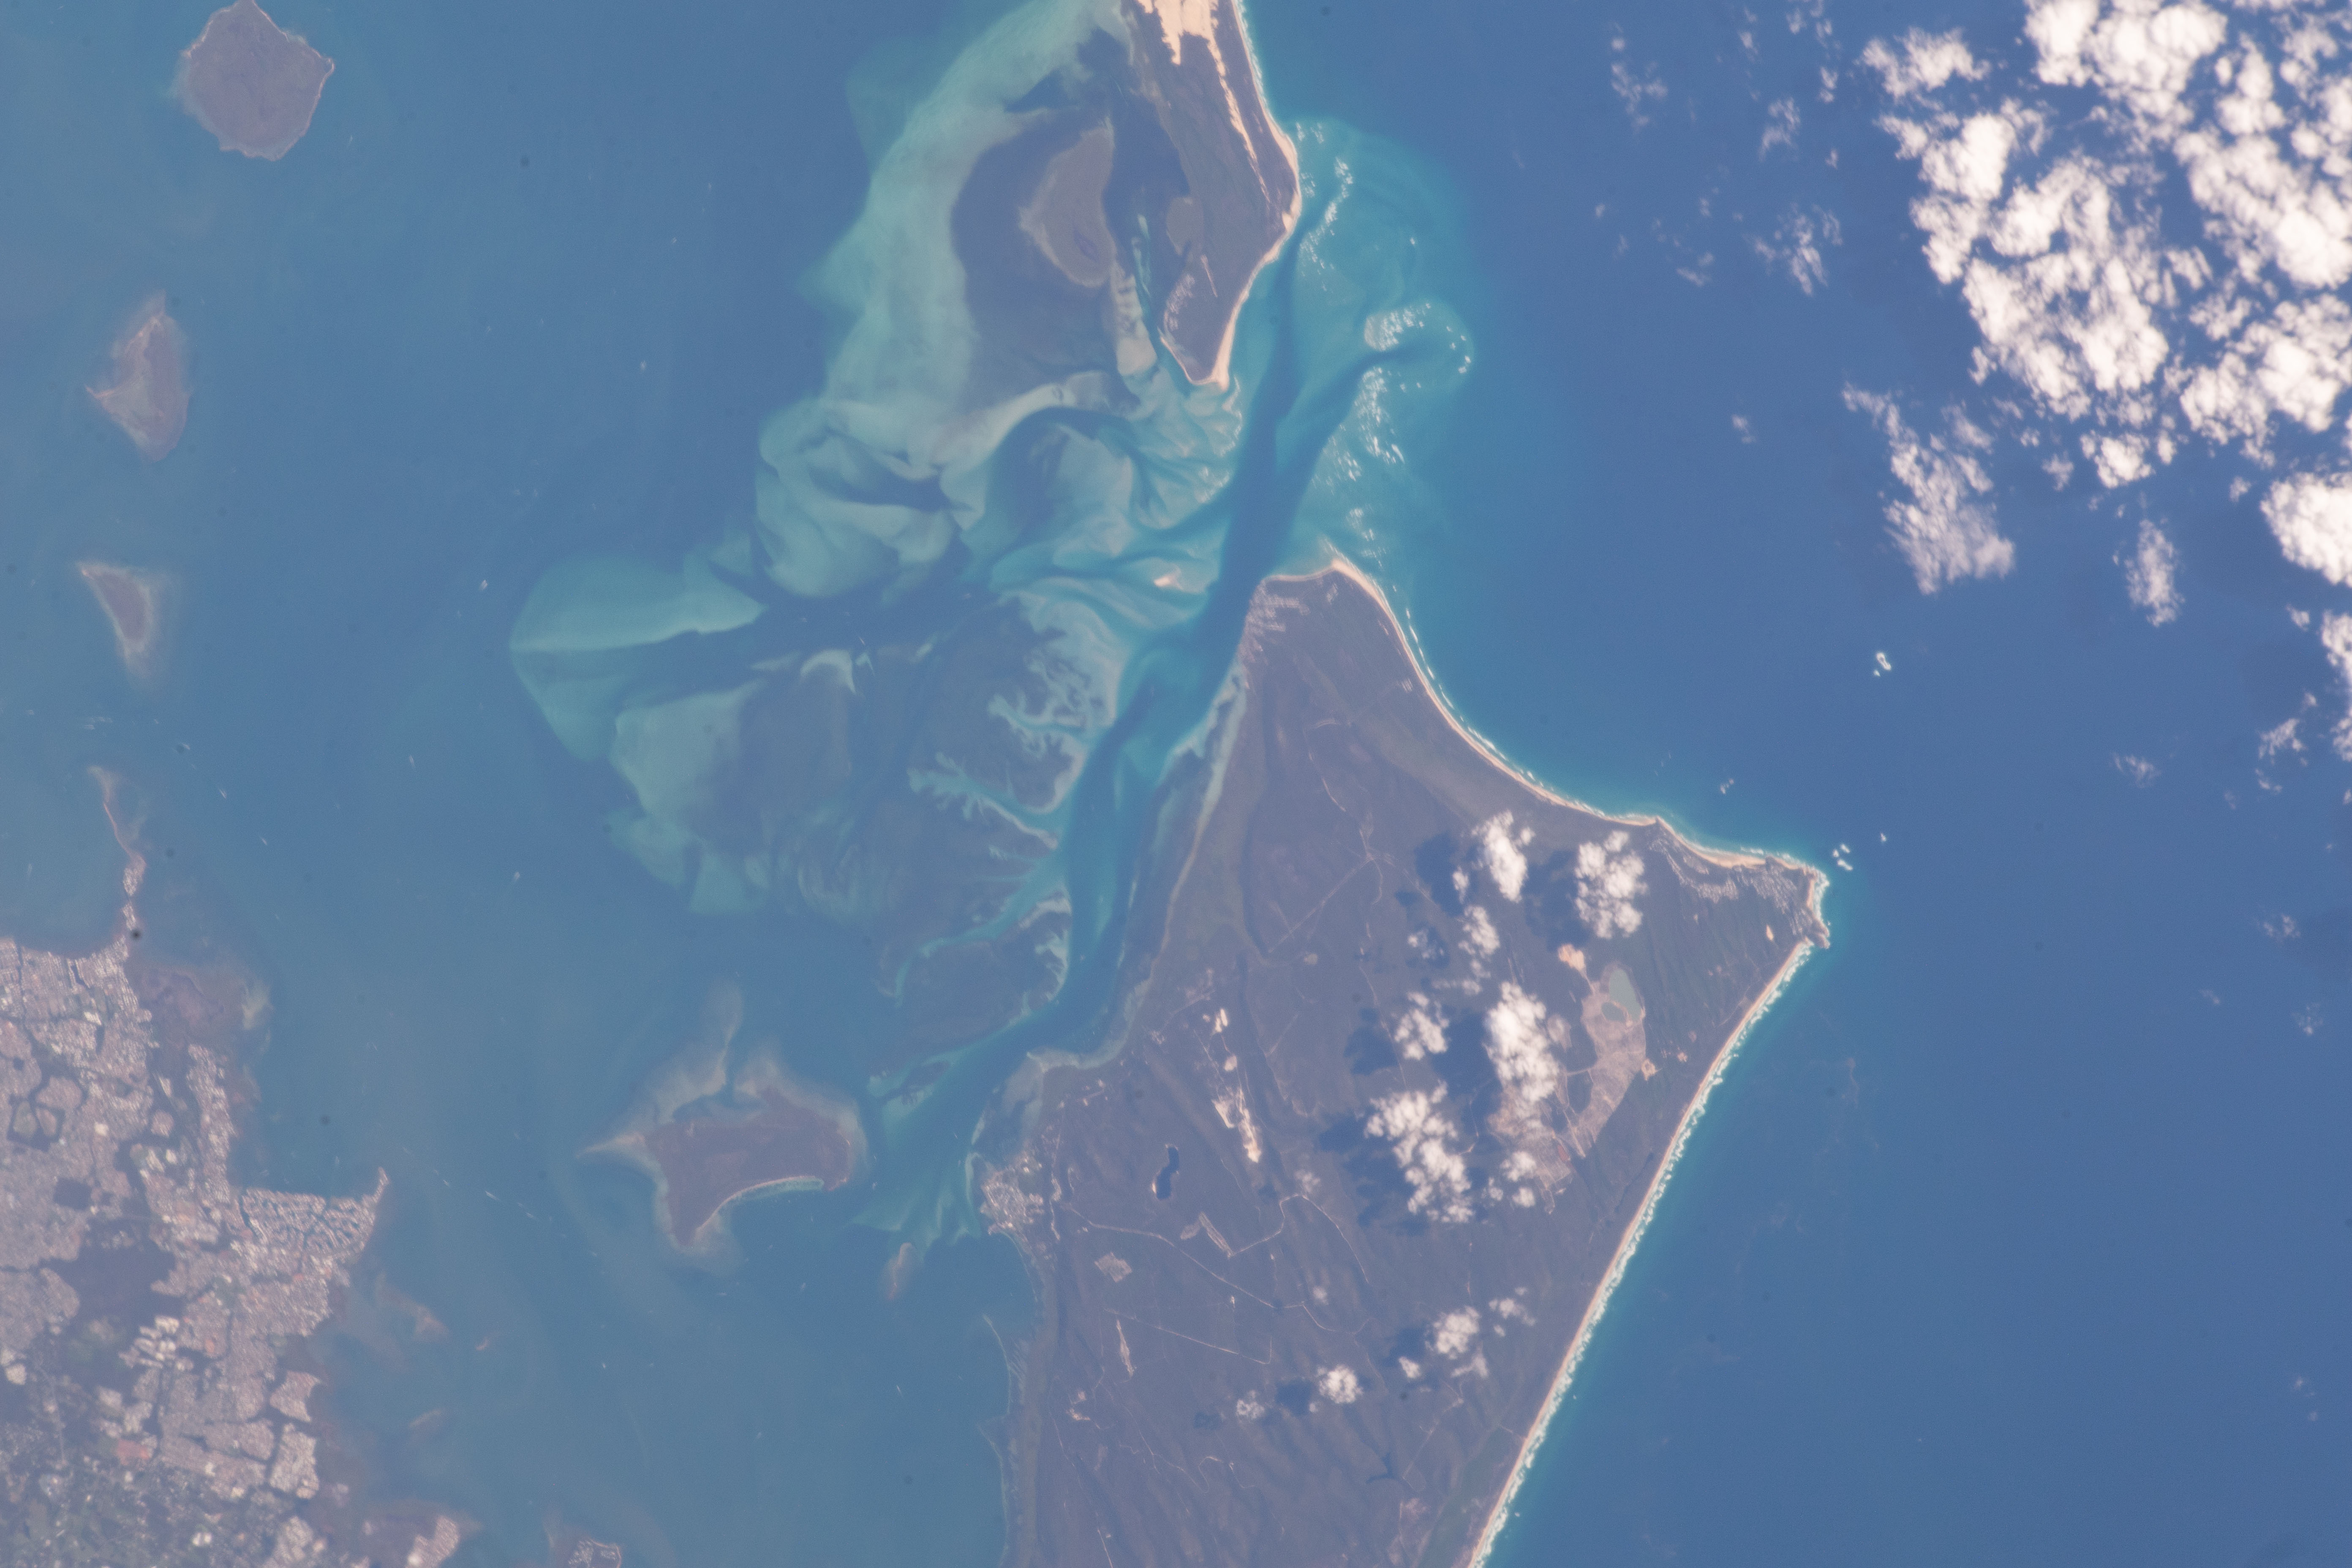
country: AUSTRALIA-Q
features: NORTH STRADBROKE ISLAND, LAKE KOUNPEE, MACLEAY ISLAND, MORETON BAY, CLEVELAND, PEEL ISLAND
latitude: -27.4
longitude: 153.4
